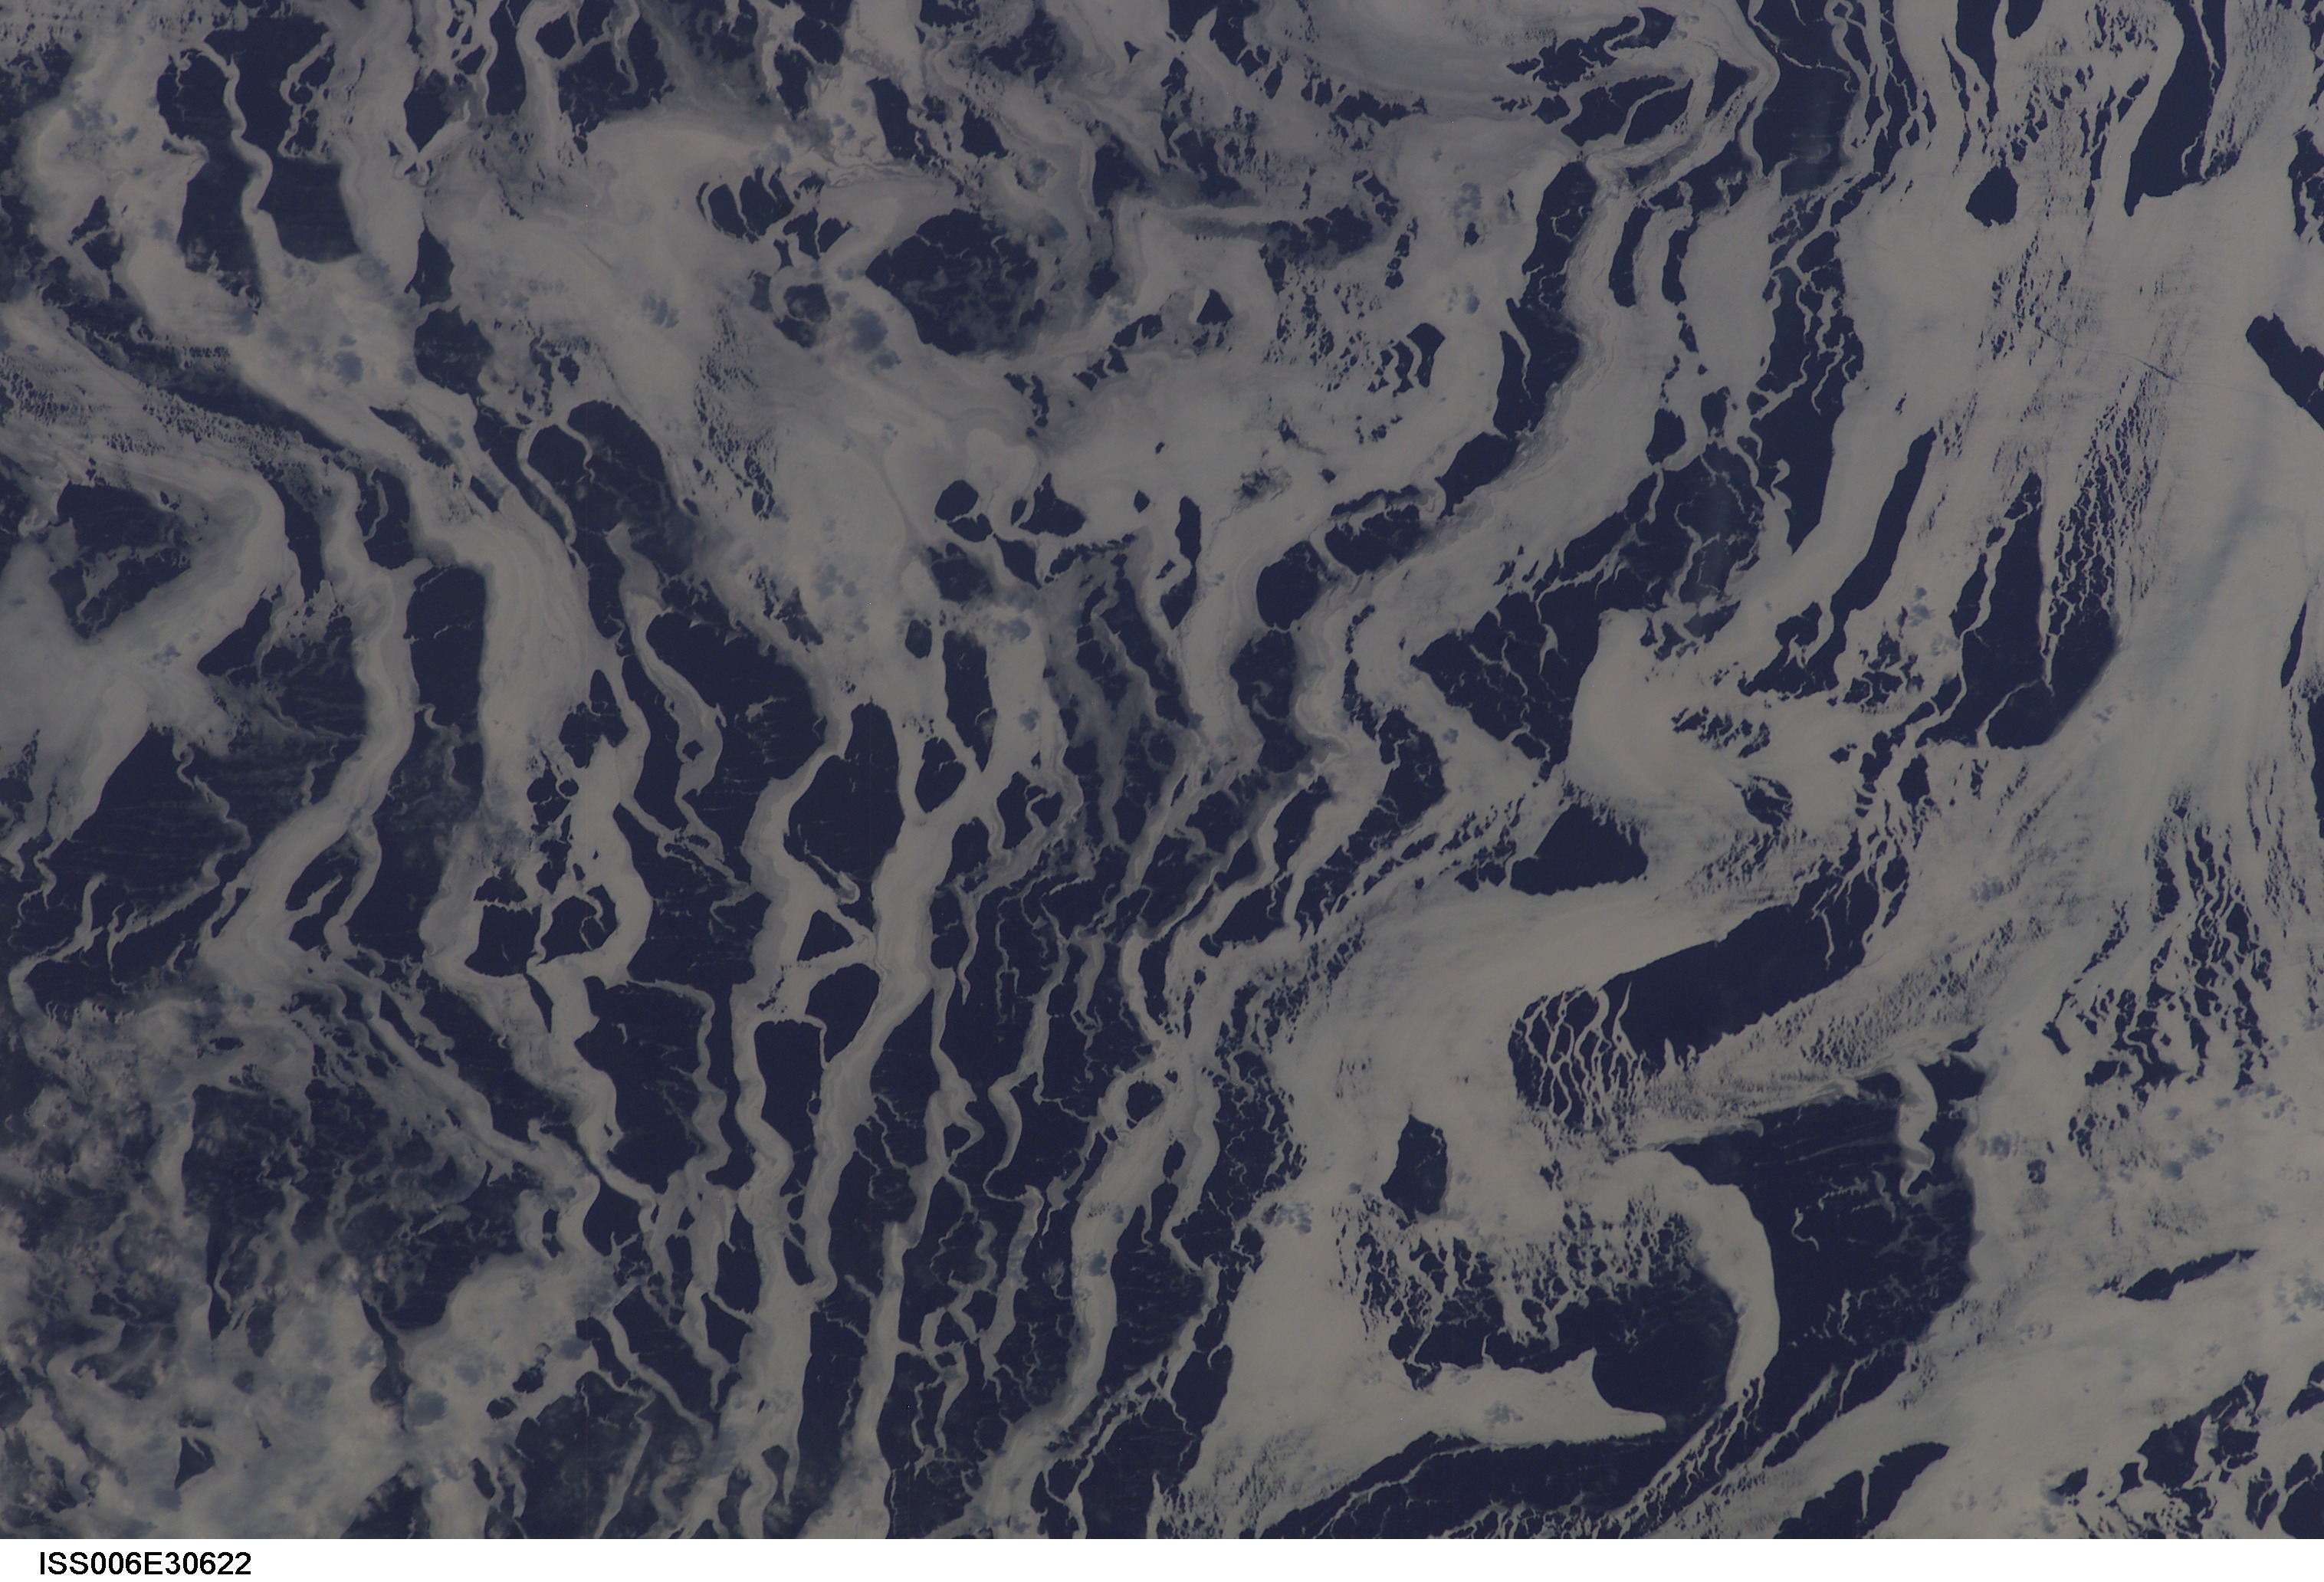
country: ATLANTIC OCEAN
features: SEA ICE
